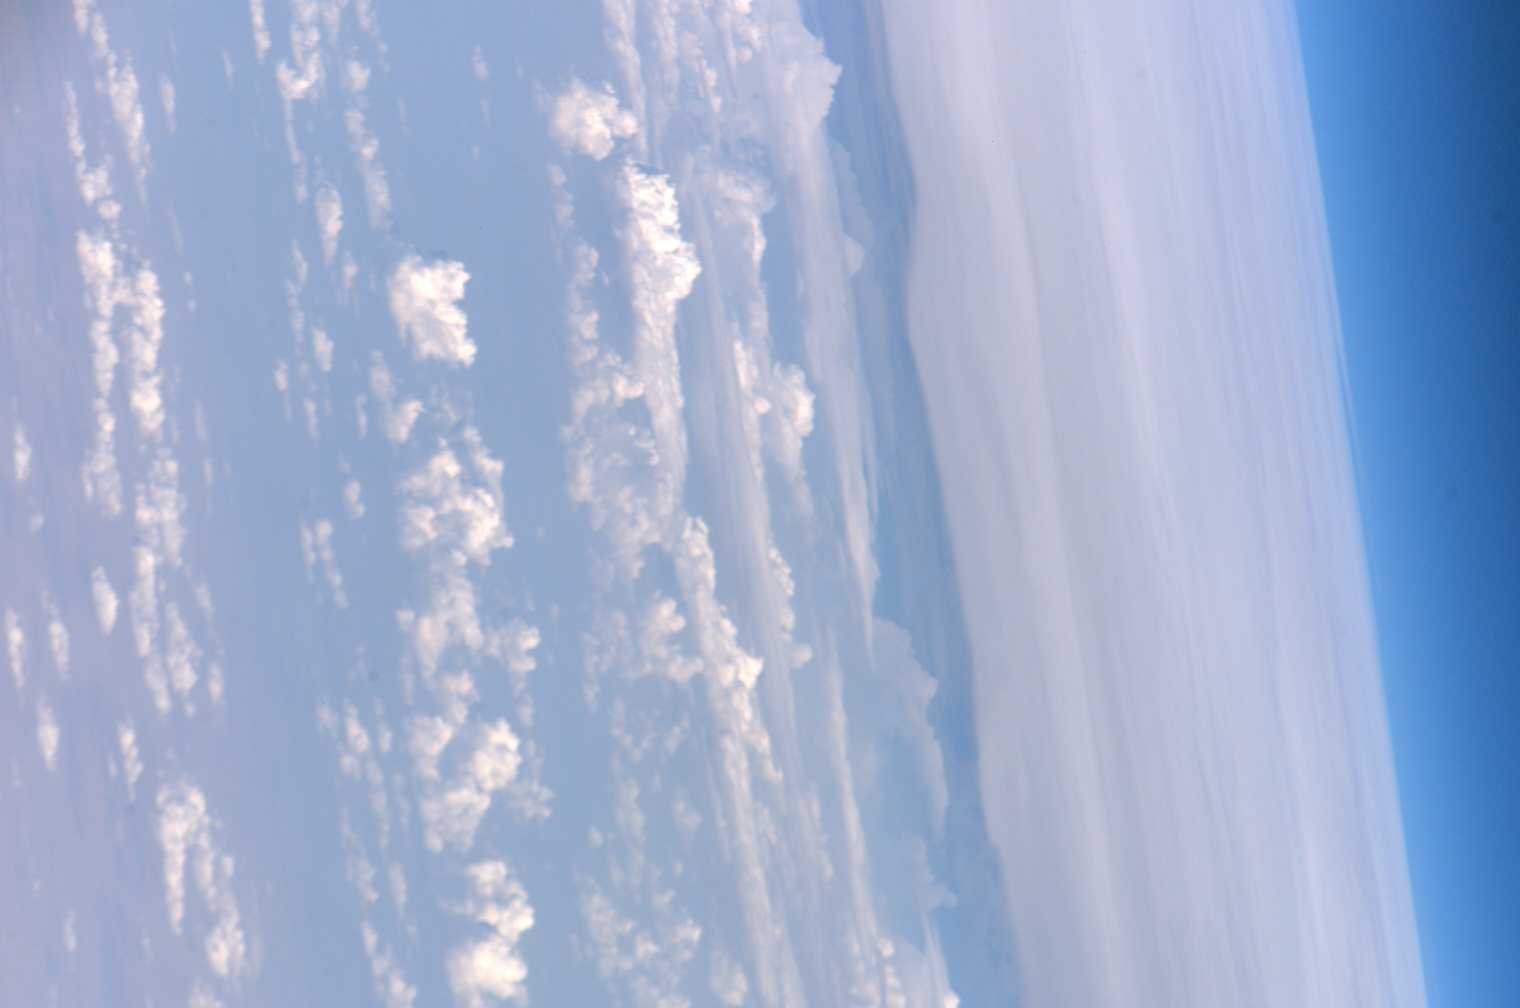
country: AFRICA
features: PAN-MULTILAYERED CLOUD FORMS
